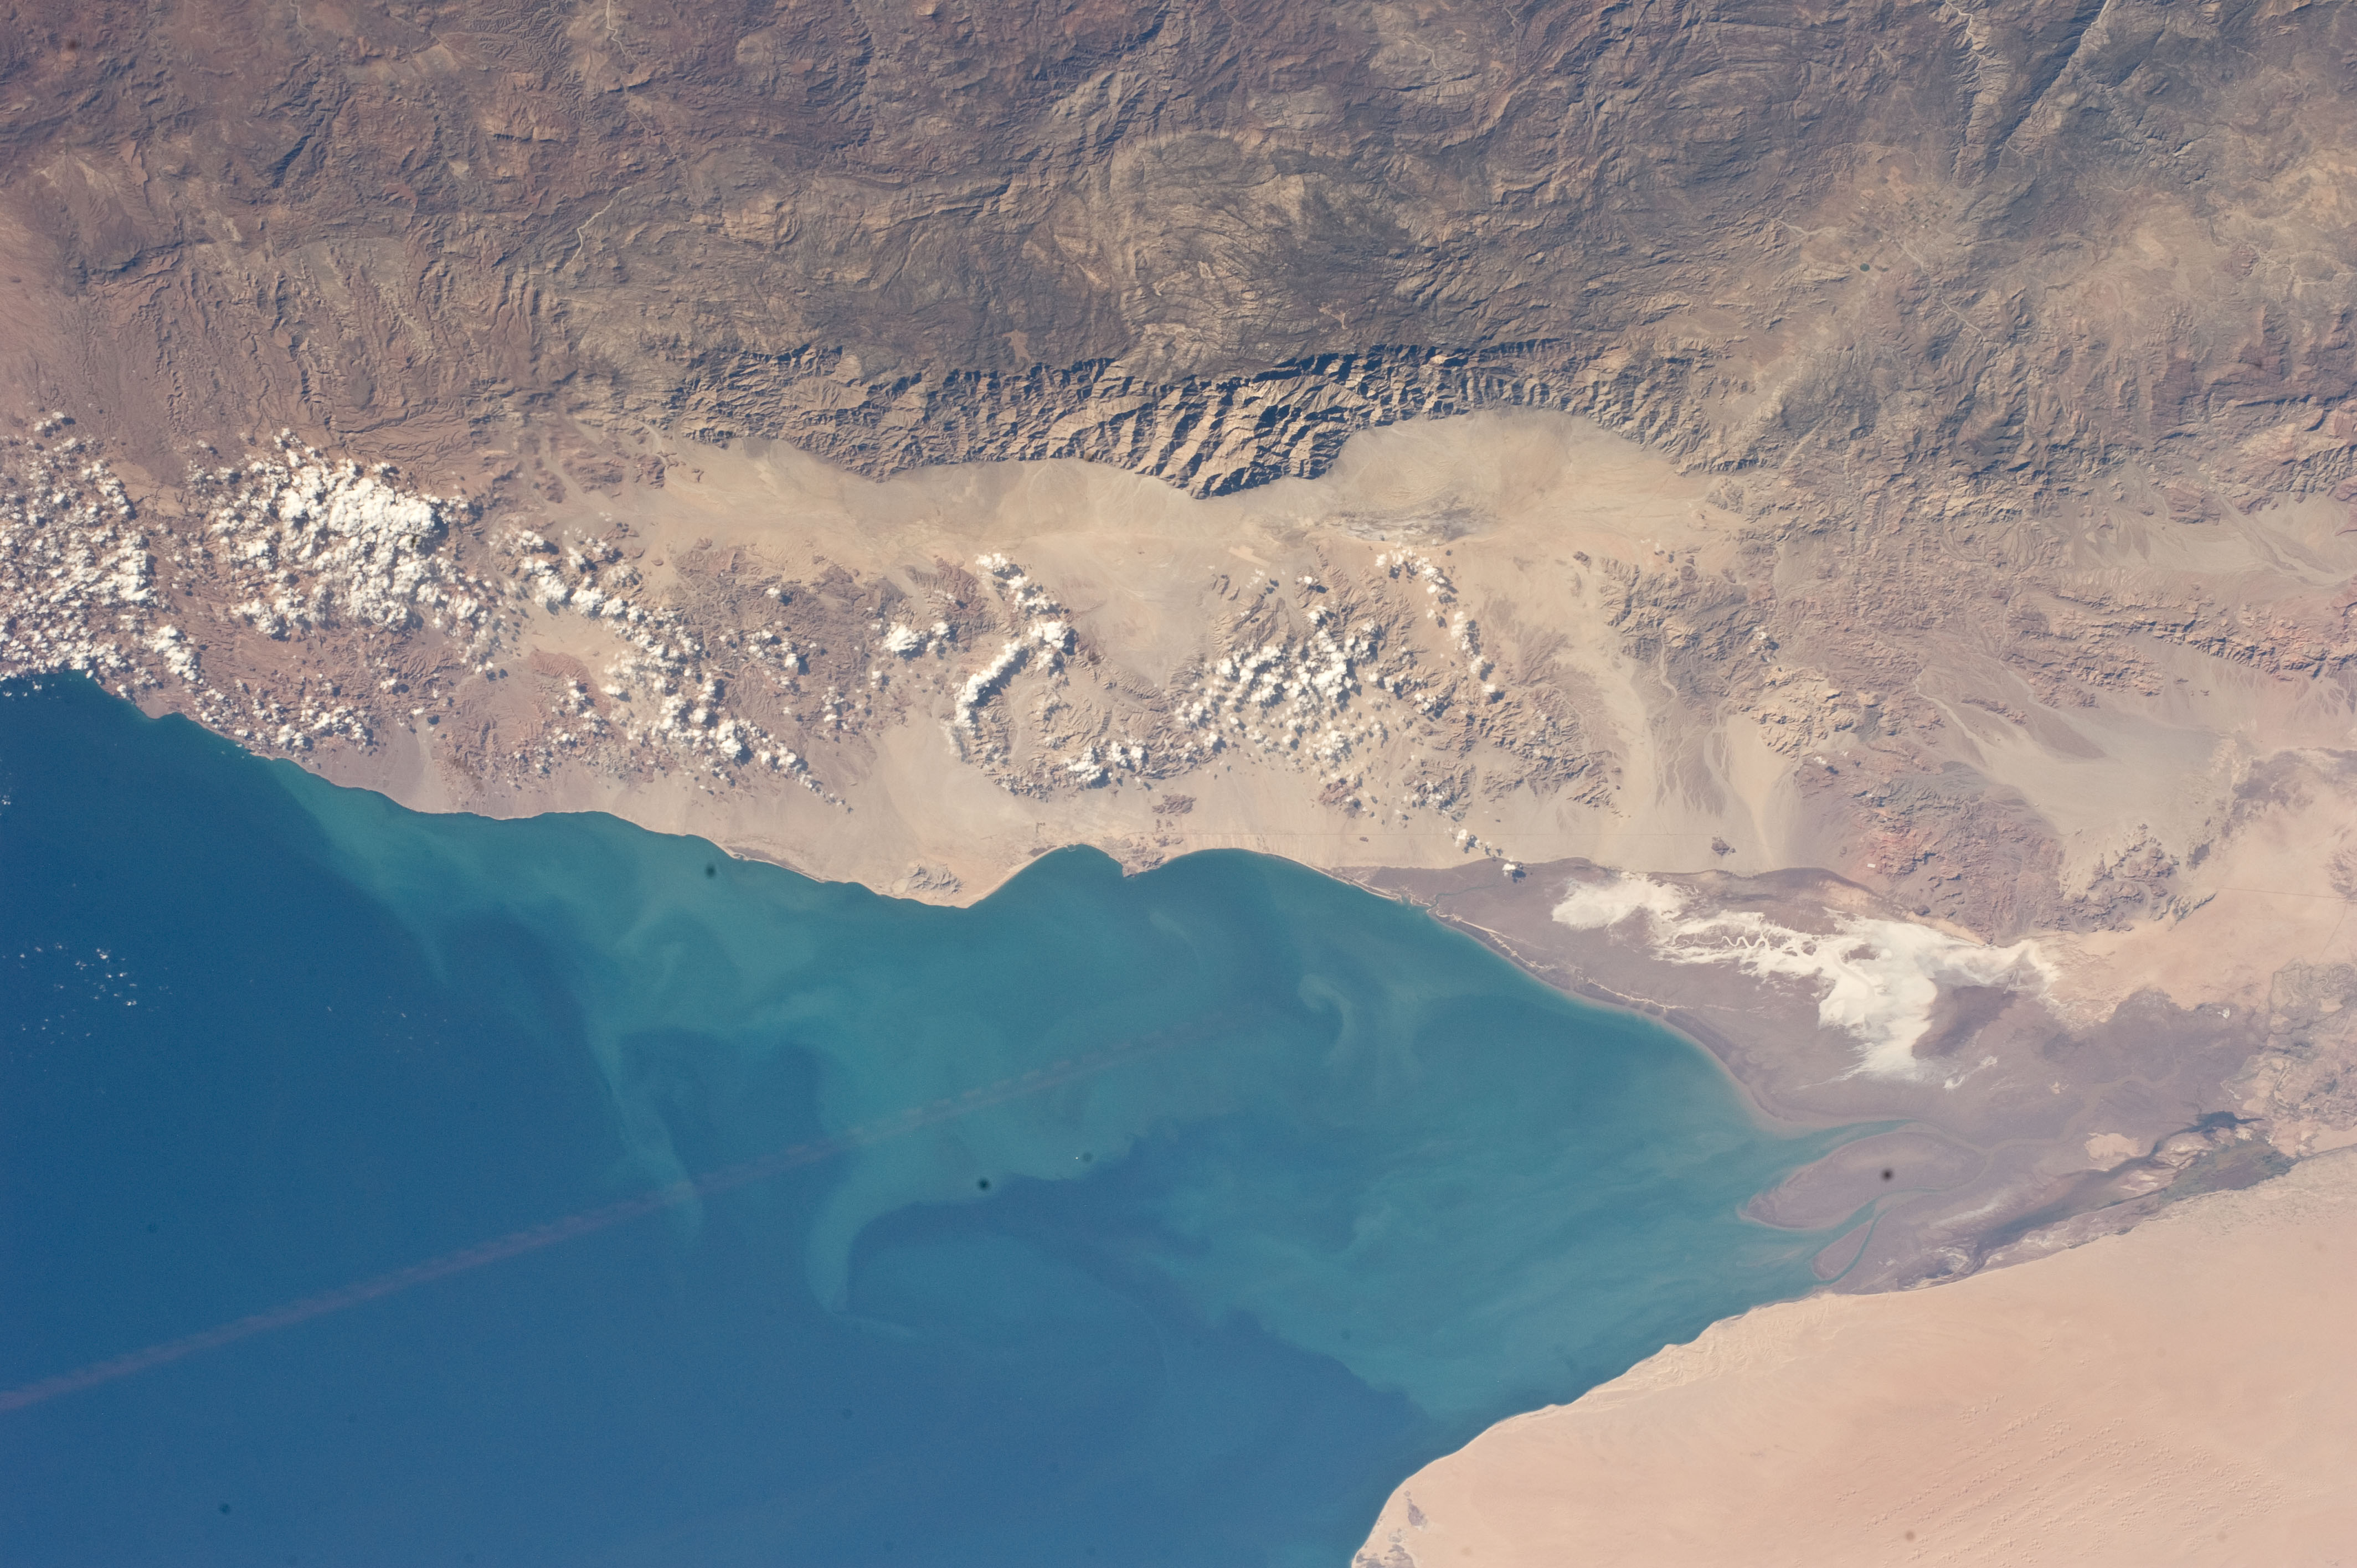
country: MEXICO
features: COLORADO RIVER, SEDIMENT, G. OF CALIFORNIA, SONORAN DESERT
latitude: 31.0
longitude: -115.0
